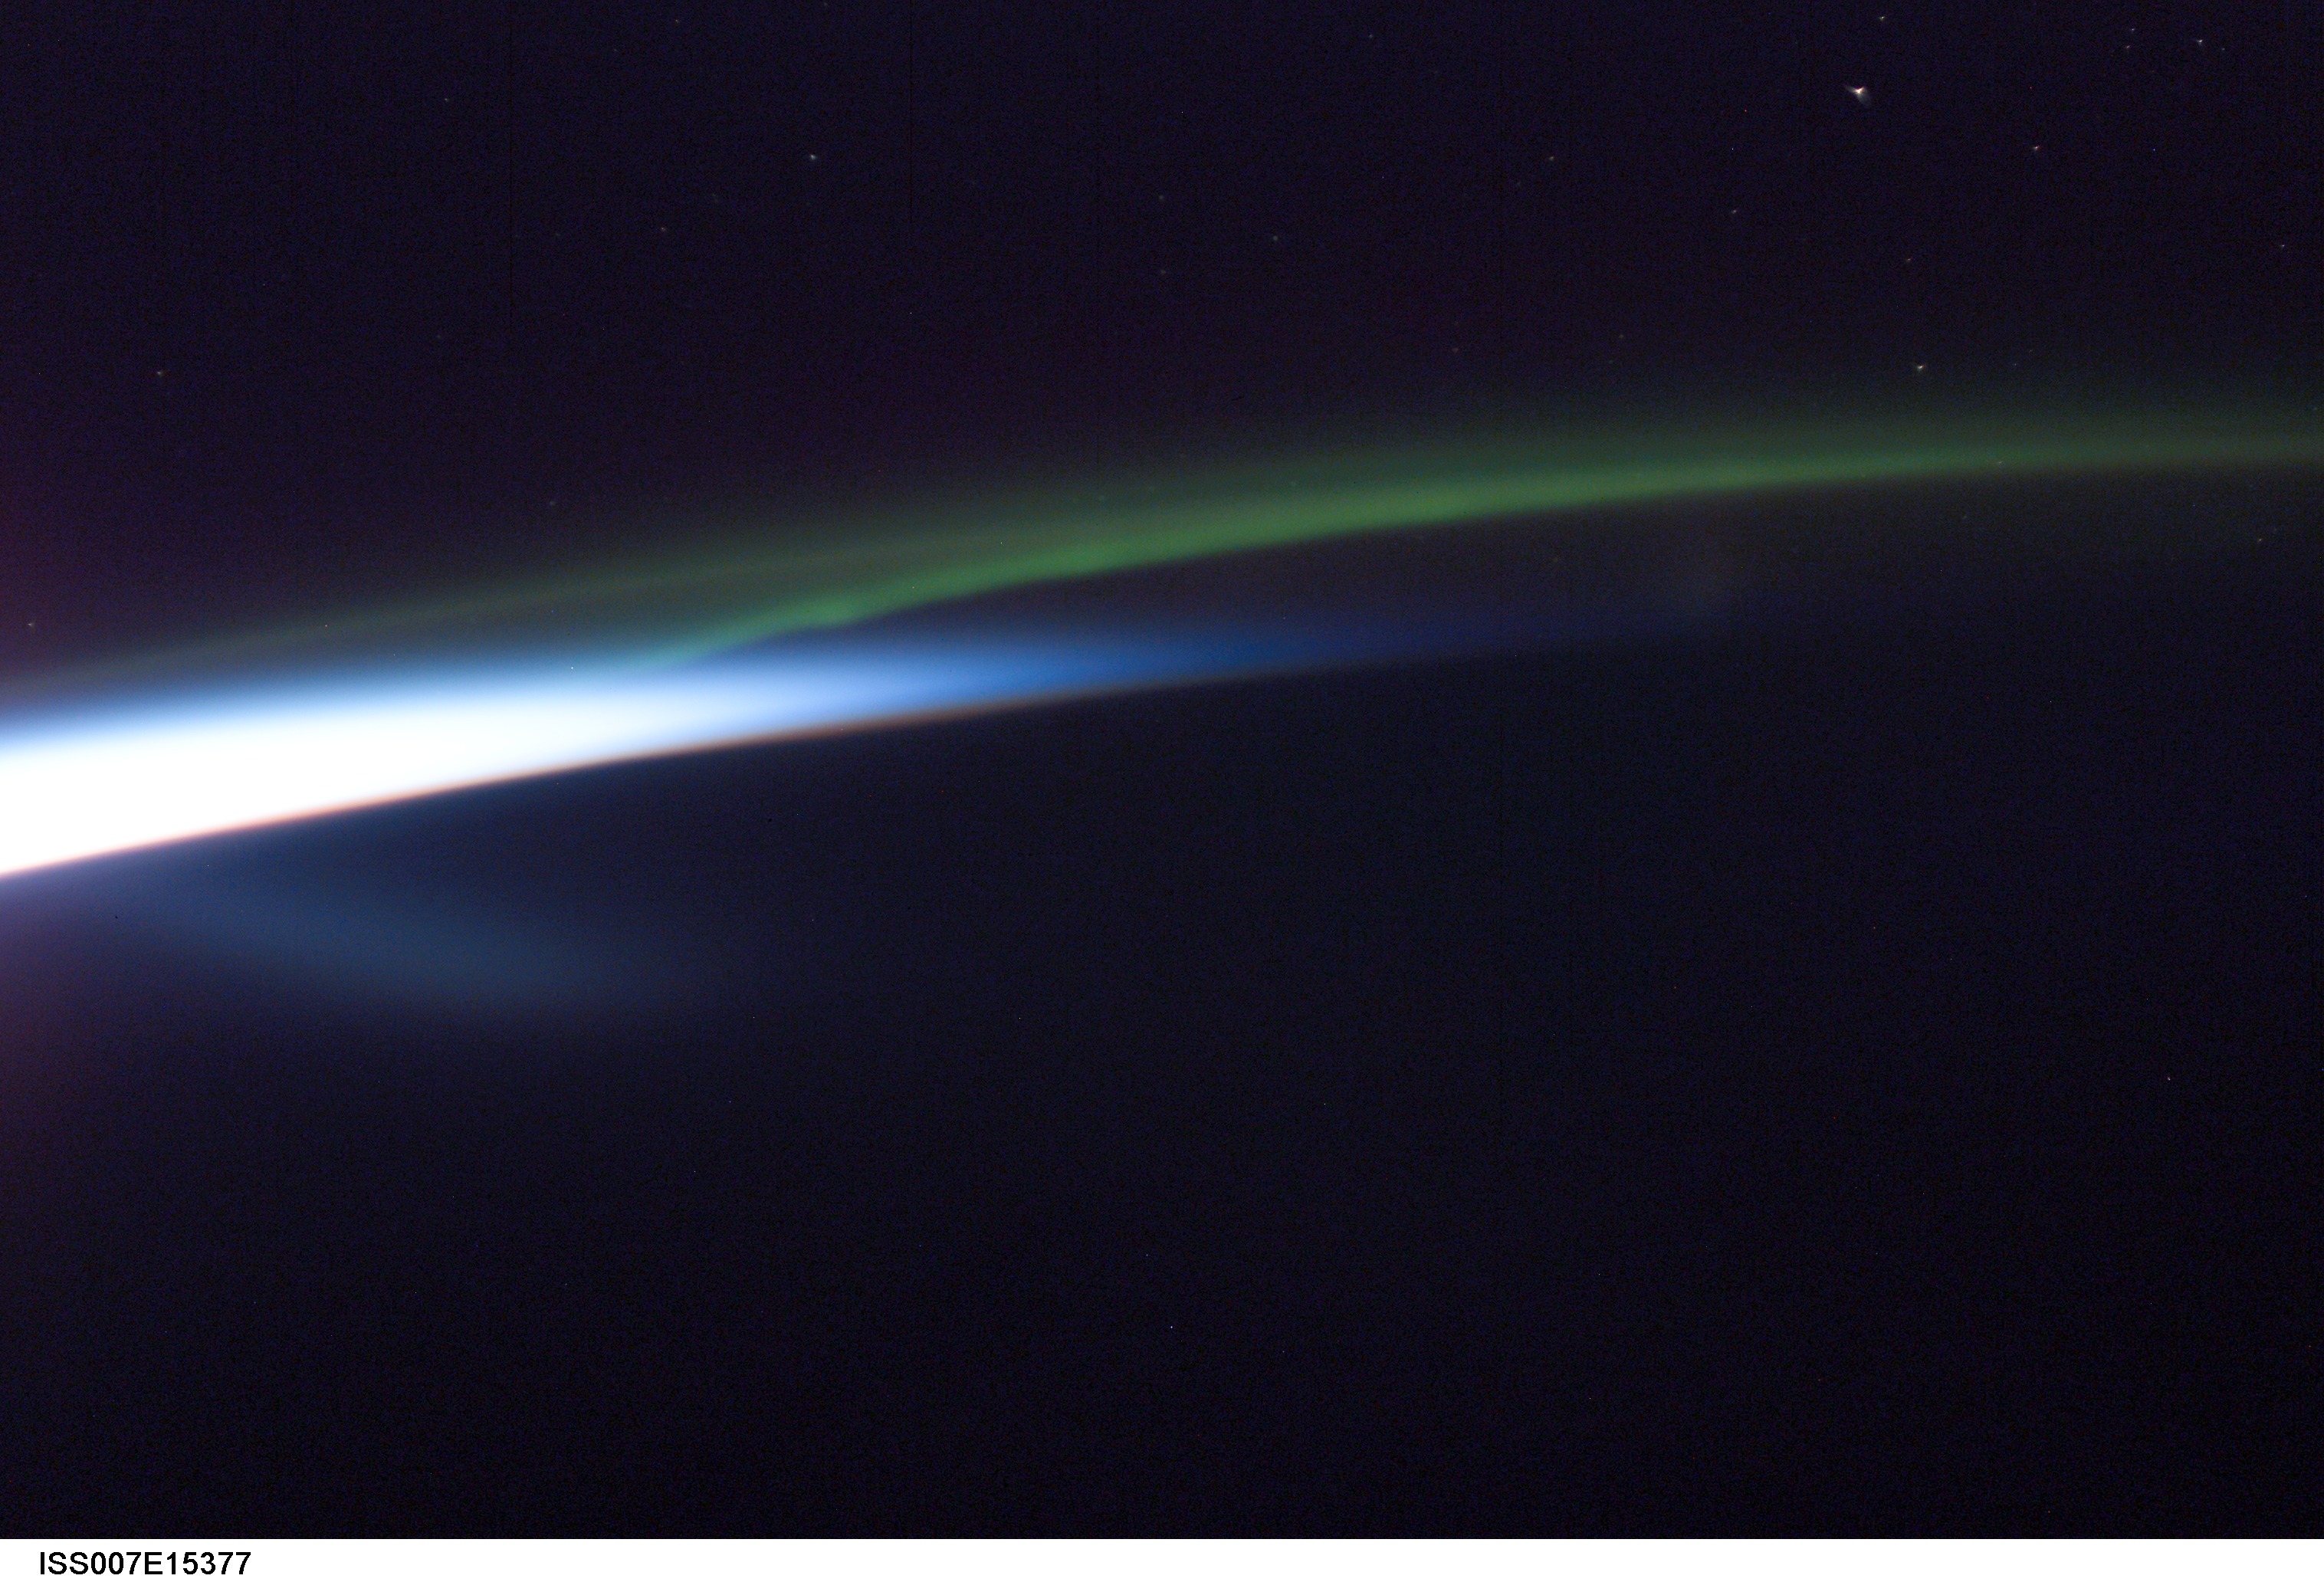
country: AURORA
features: AURORA BOREALIS, ATMOSPHERIC LIMB
